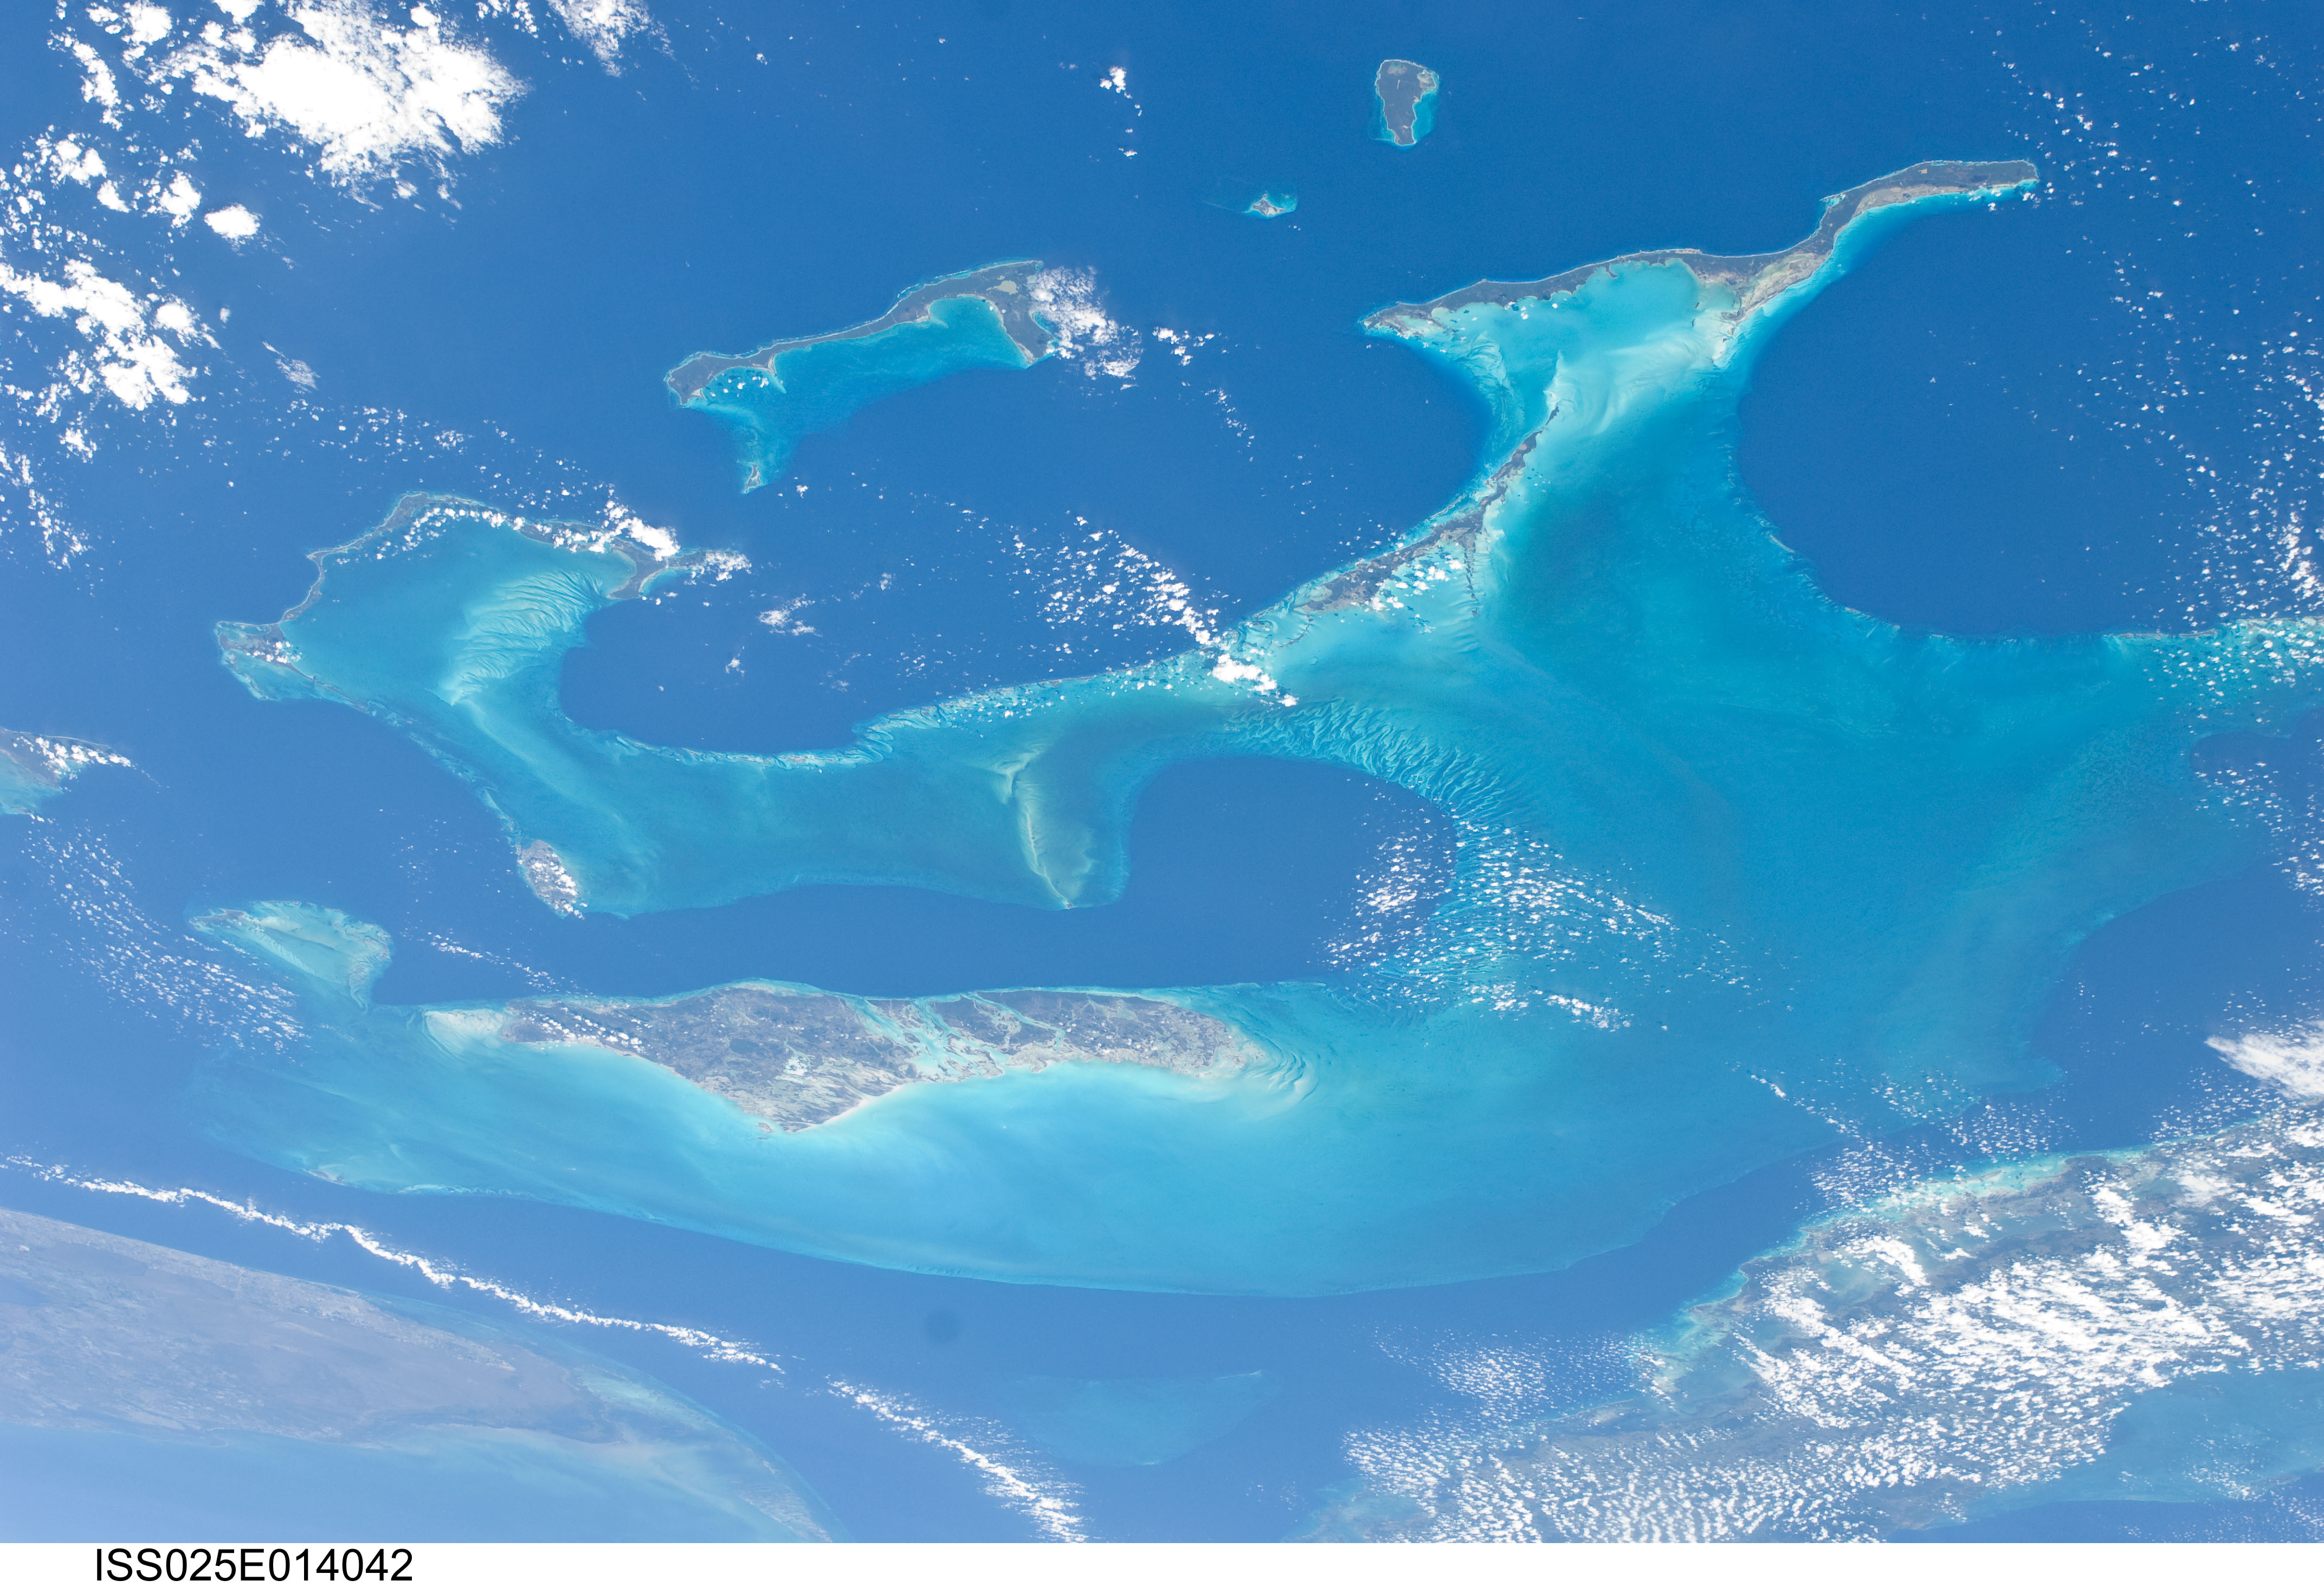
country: BAHAMAS
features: ATLANTIC O., ANDROS I., S. FLORIDA, CUBA, REEFS
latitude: 24.0
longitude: -76.5
